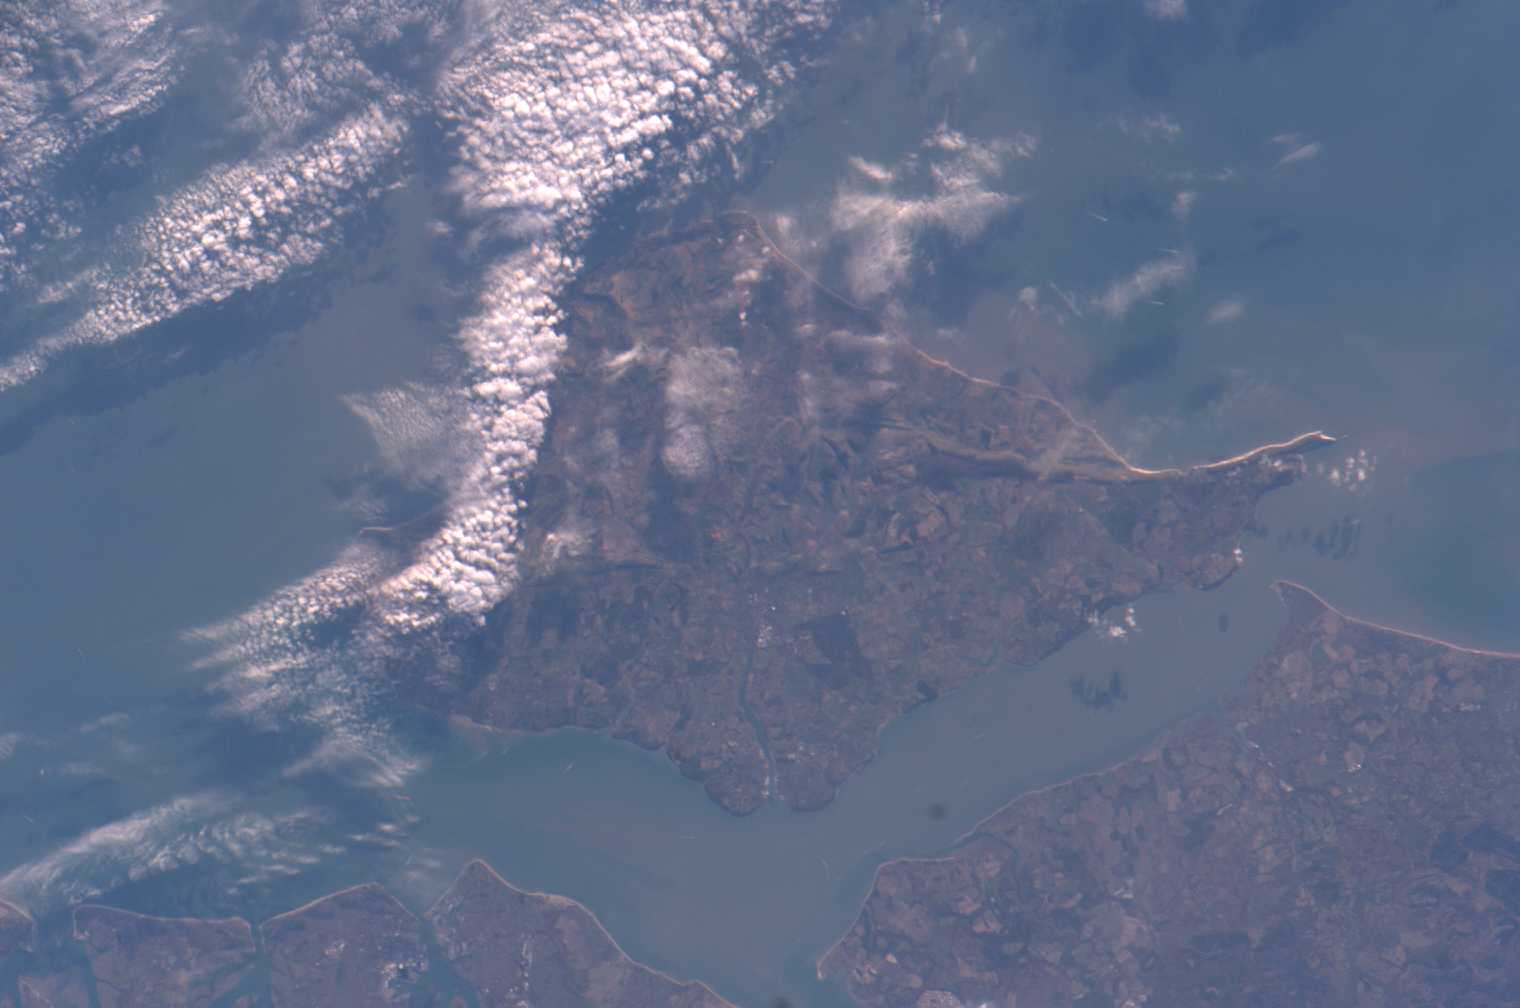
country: UK-ENGLAND
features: ISLE OF WIGHT, THE SOLENT, AGR.
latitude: 50.5
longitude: -1.5
